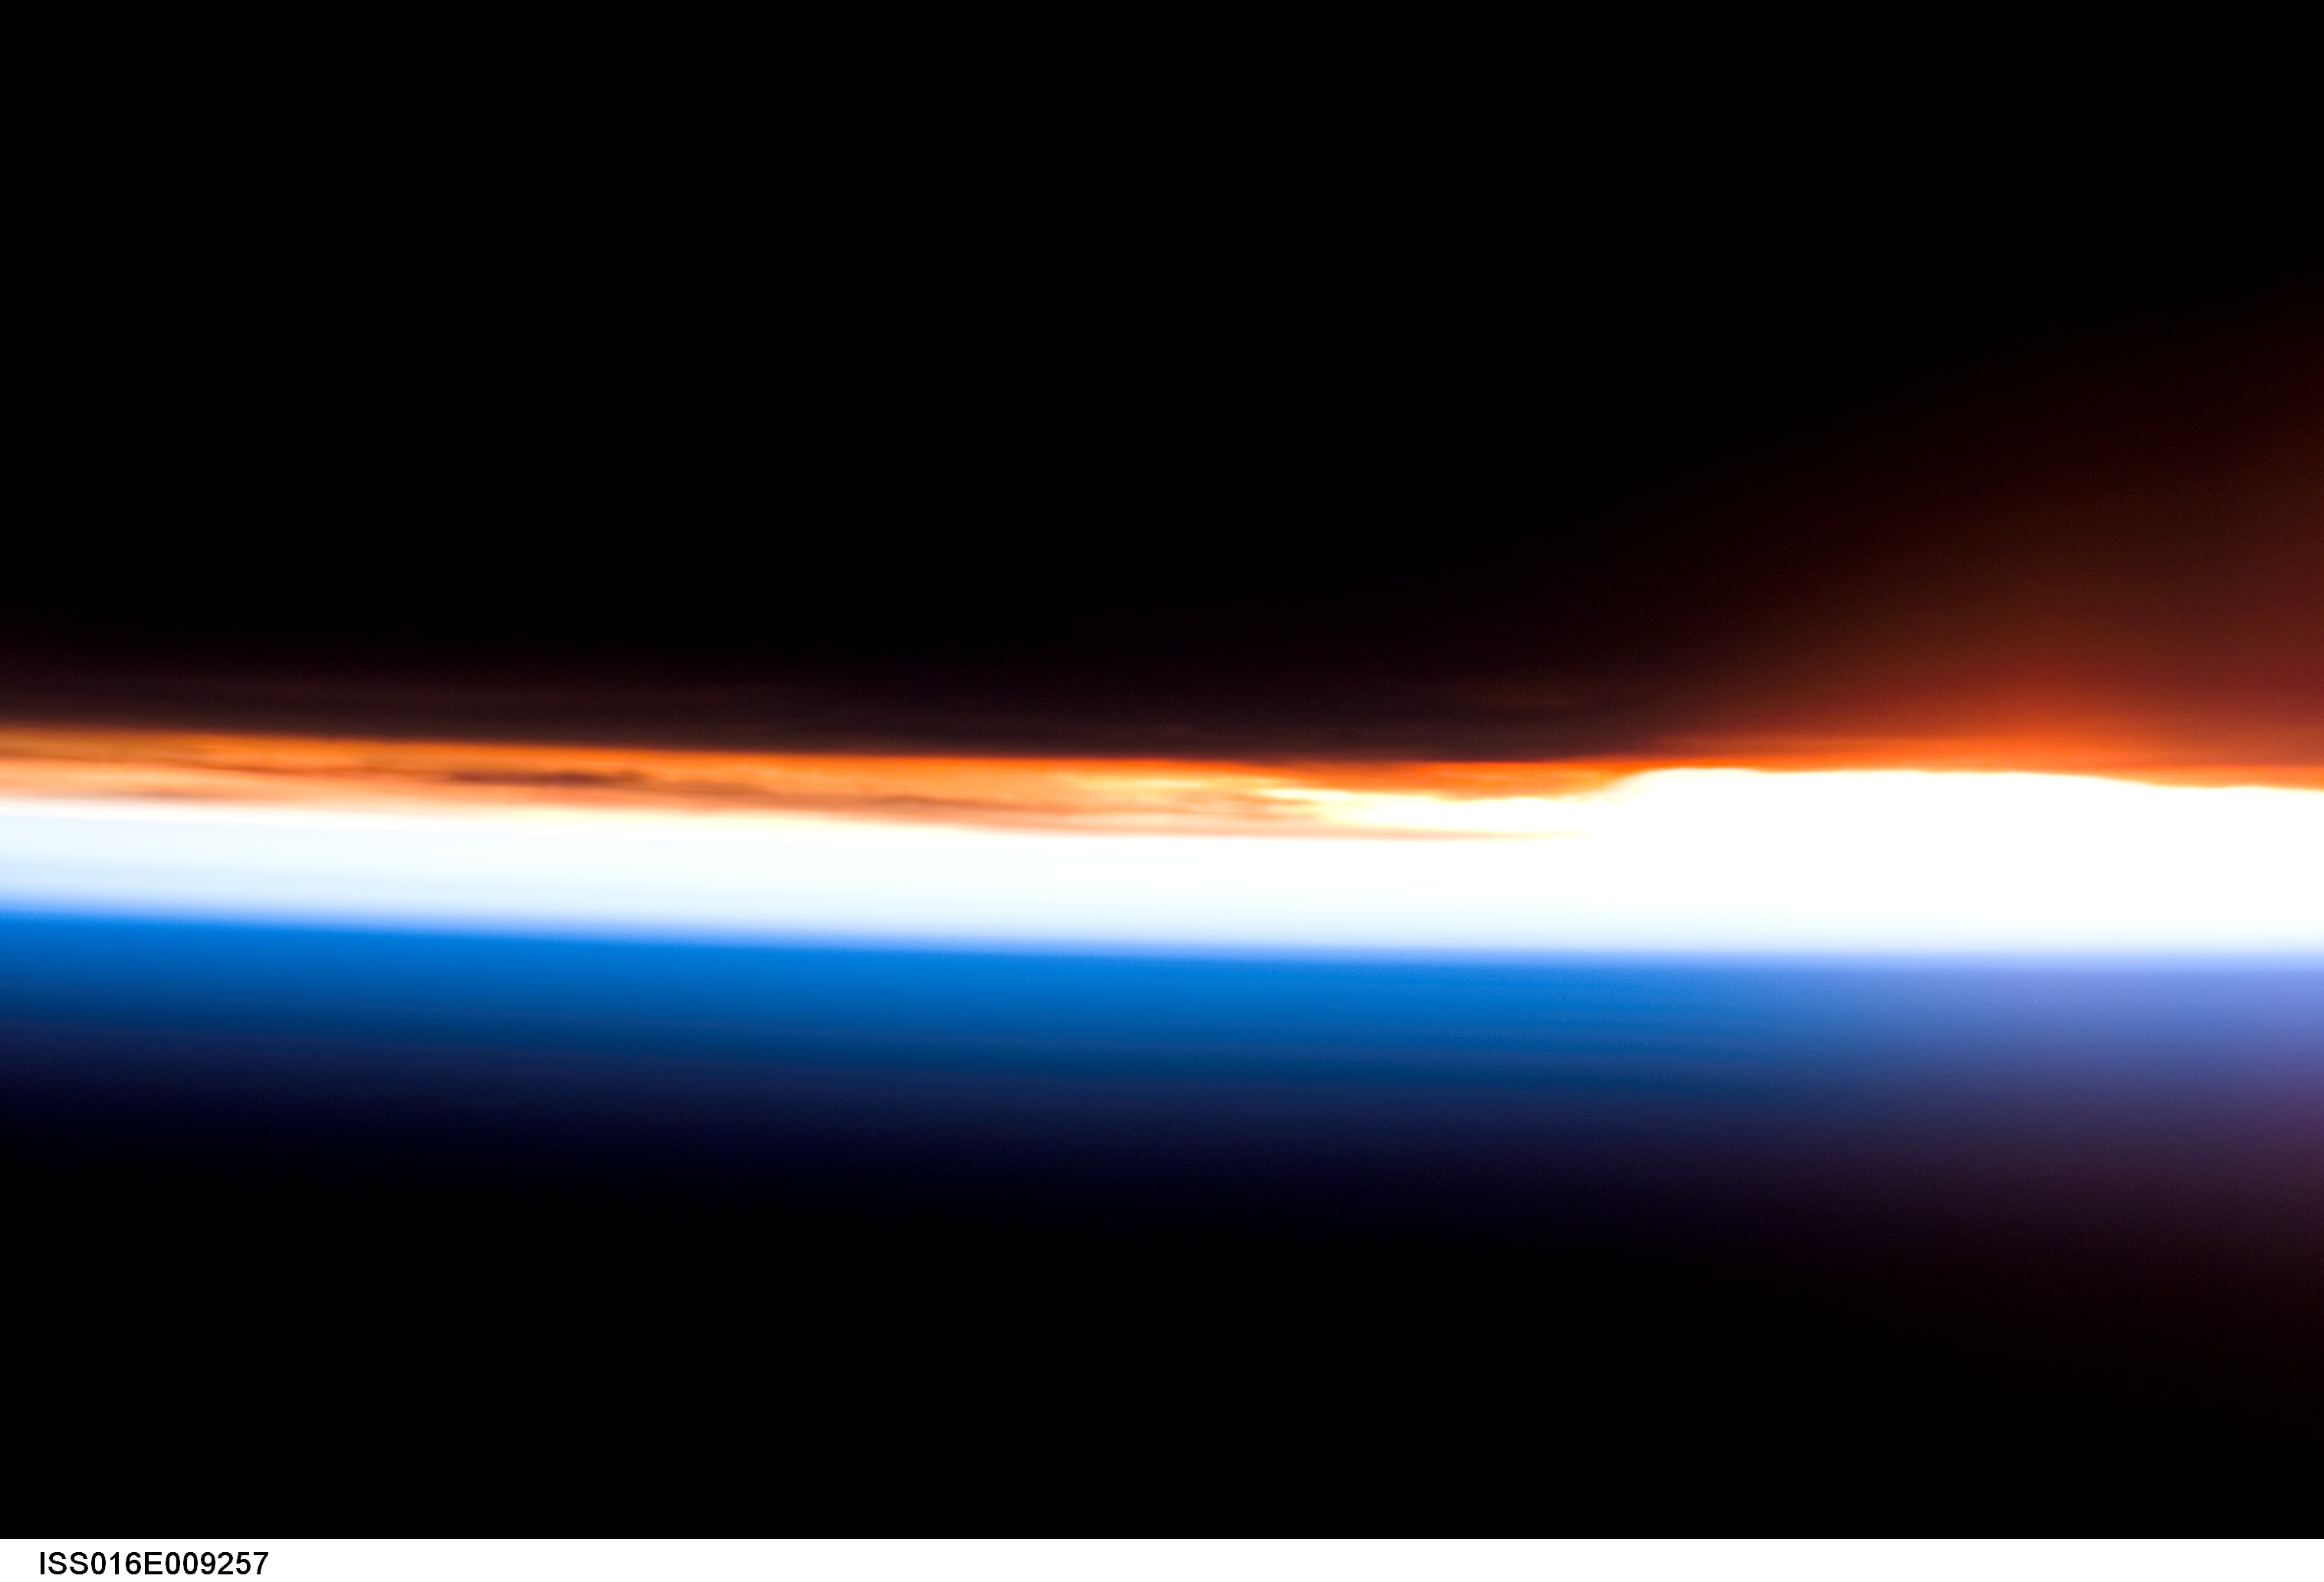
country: SOUTH AMERICA
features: PAN-ATMOSPHERIC LIMB, SUNRISE
